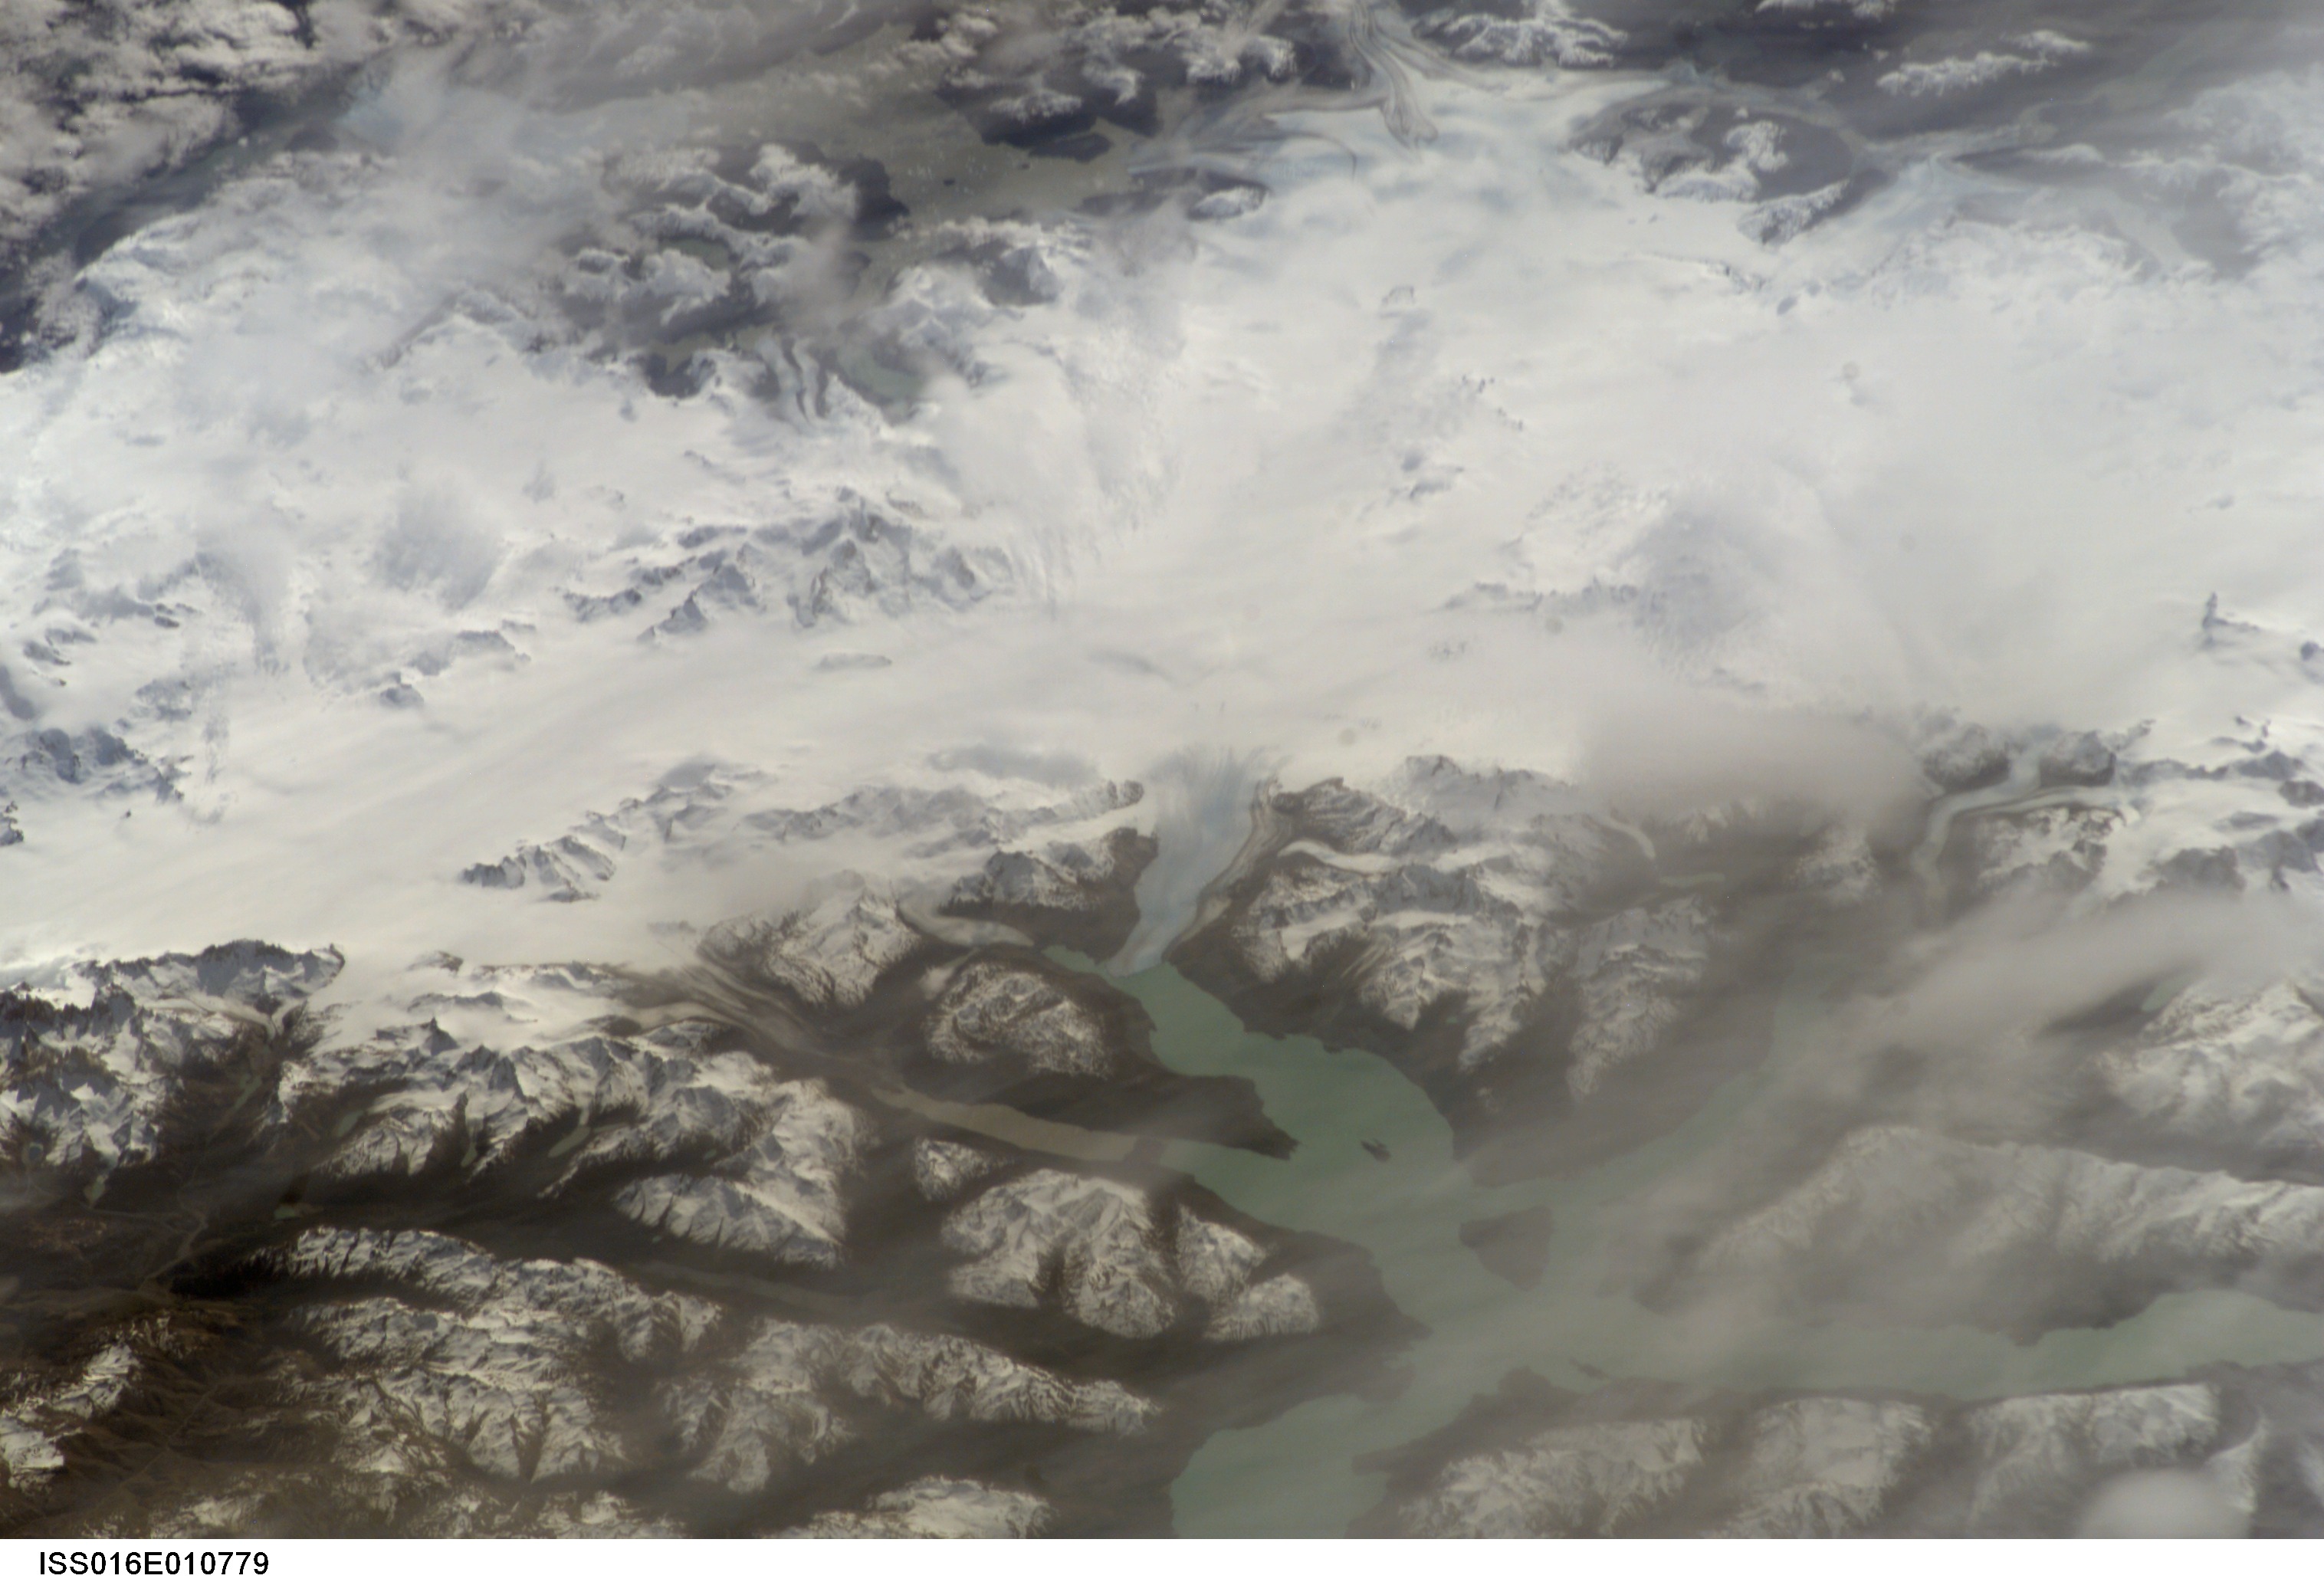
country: ARGENTINA
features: OHIGGINS GL., L., ICE FIELD
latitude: -49.0
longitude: -73.0
